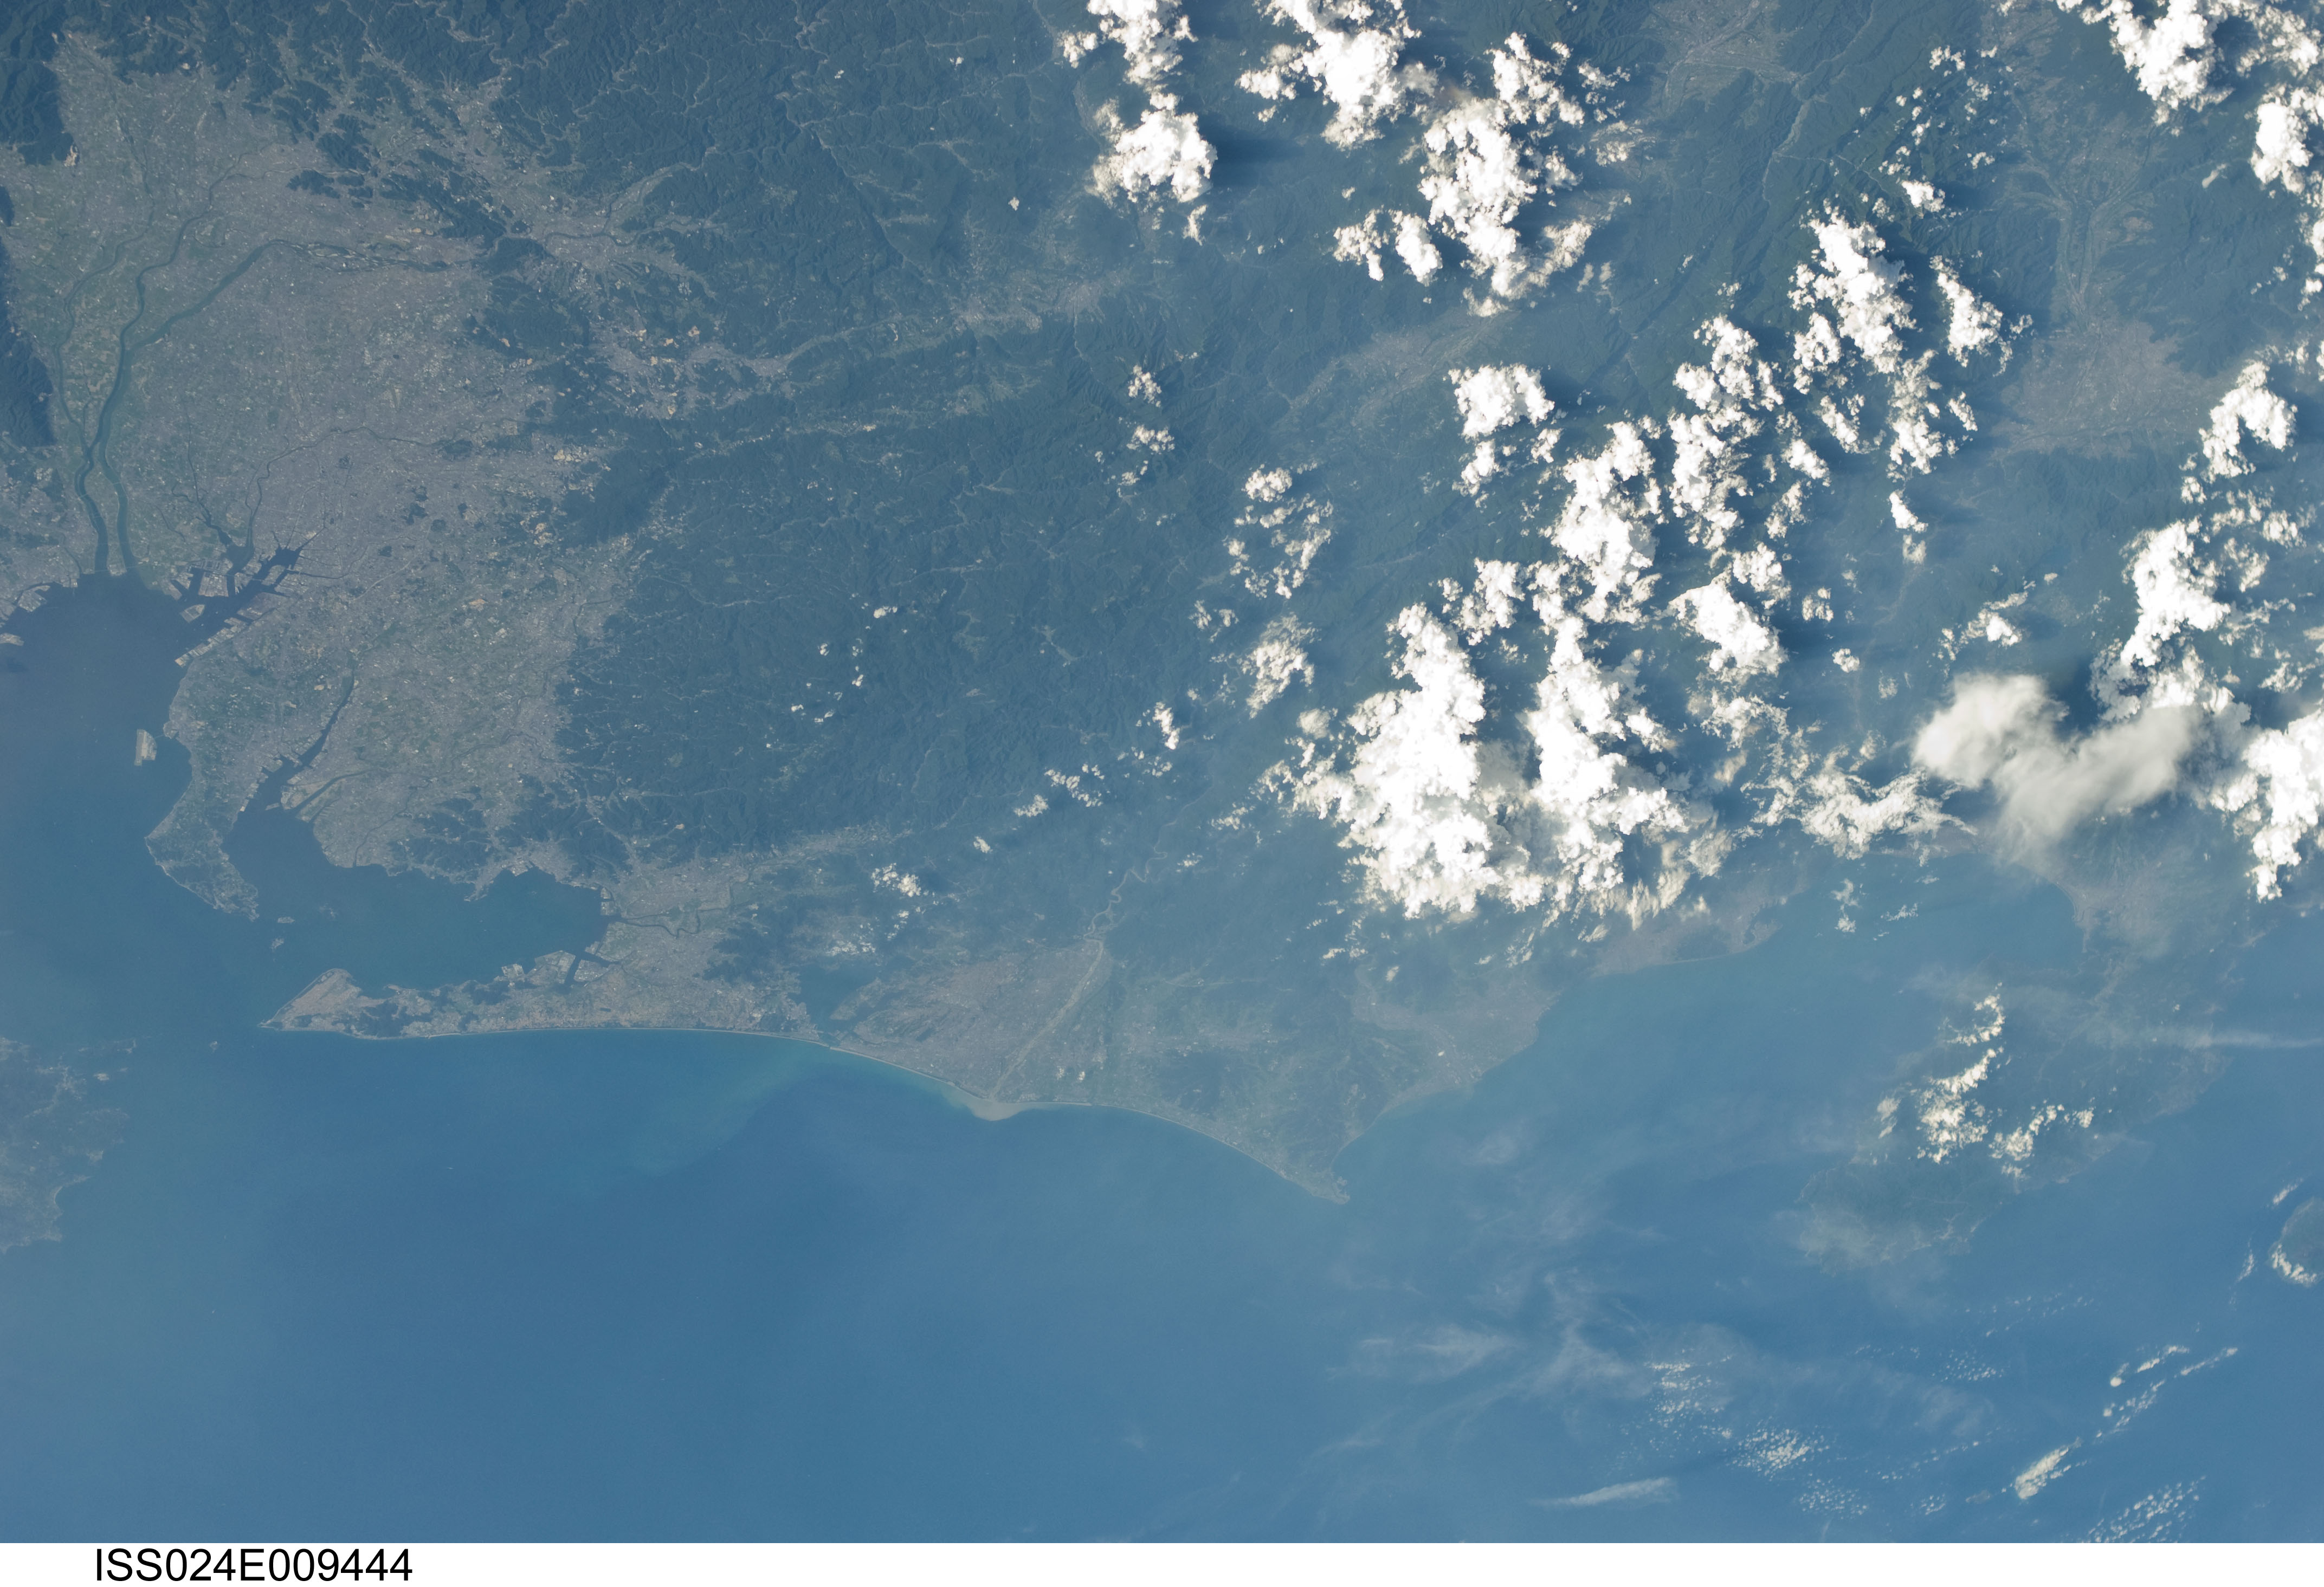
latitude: 35.0
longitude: 138.0
